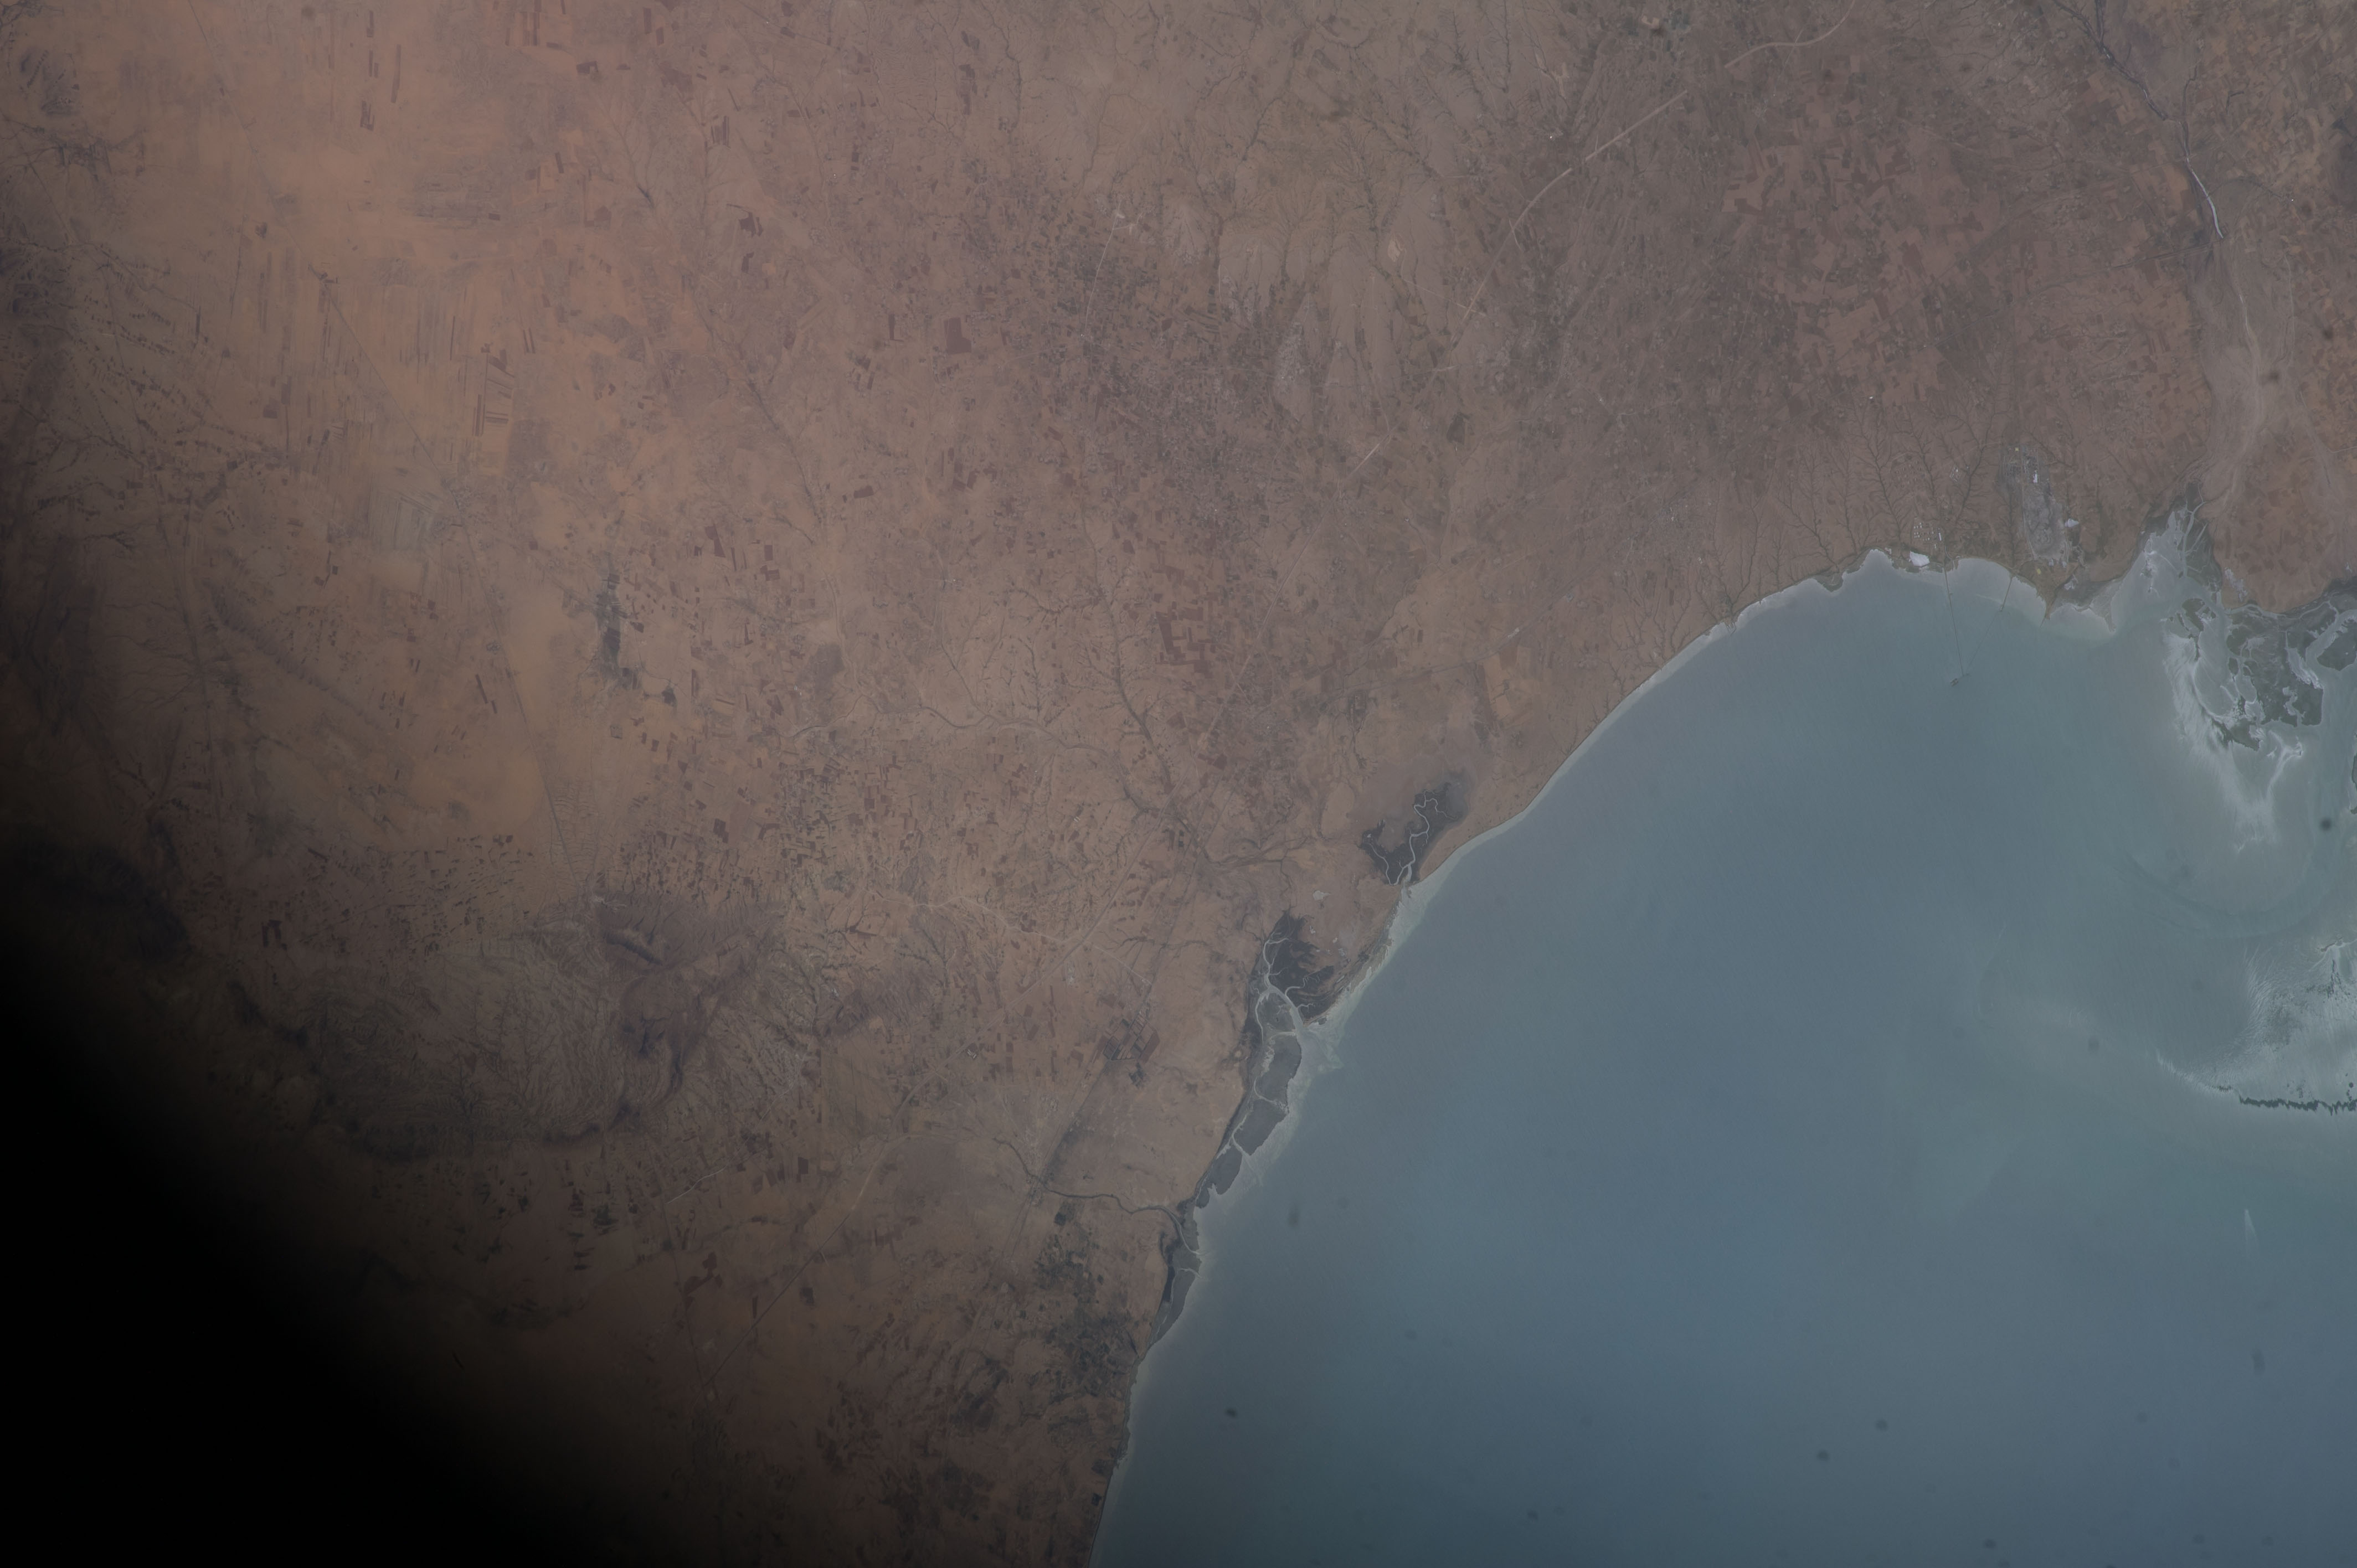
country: TUNISIA
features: SBIH, FAMLAND, MEDITERRANEAN SEA
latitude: 34.2
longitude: 9.9
